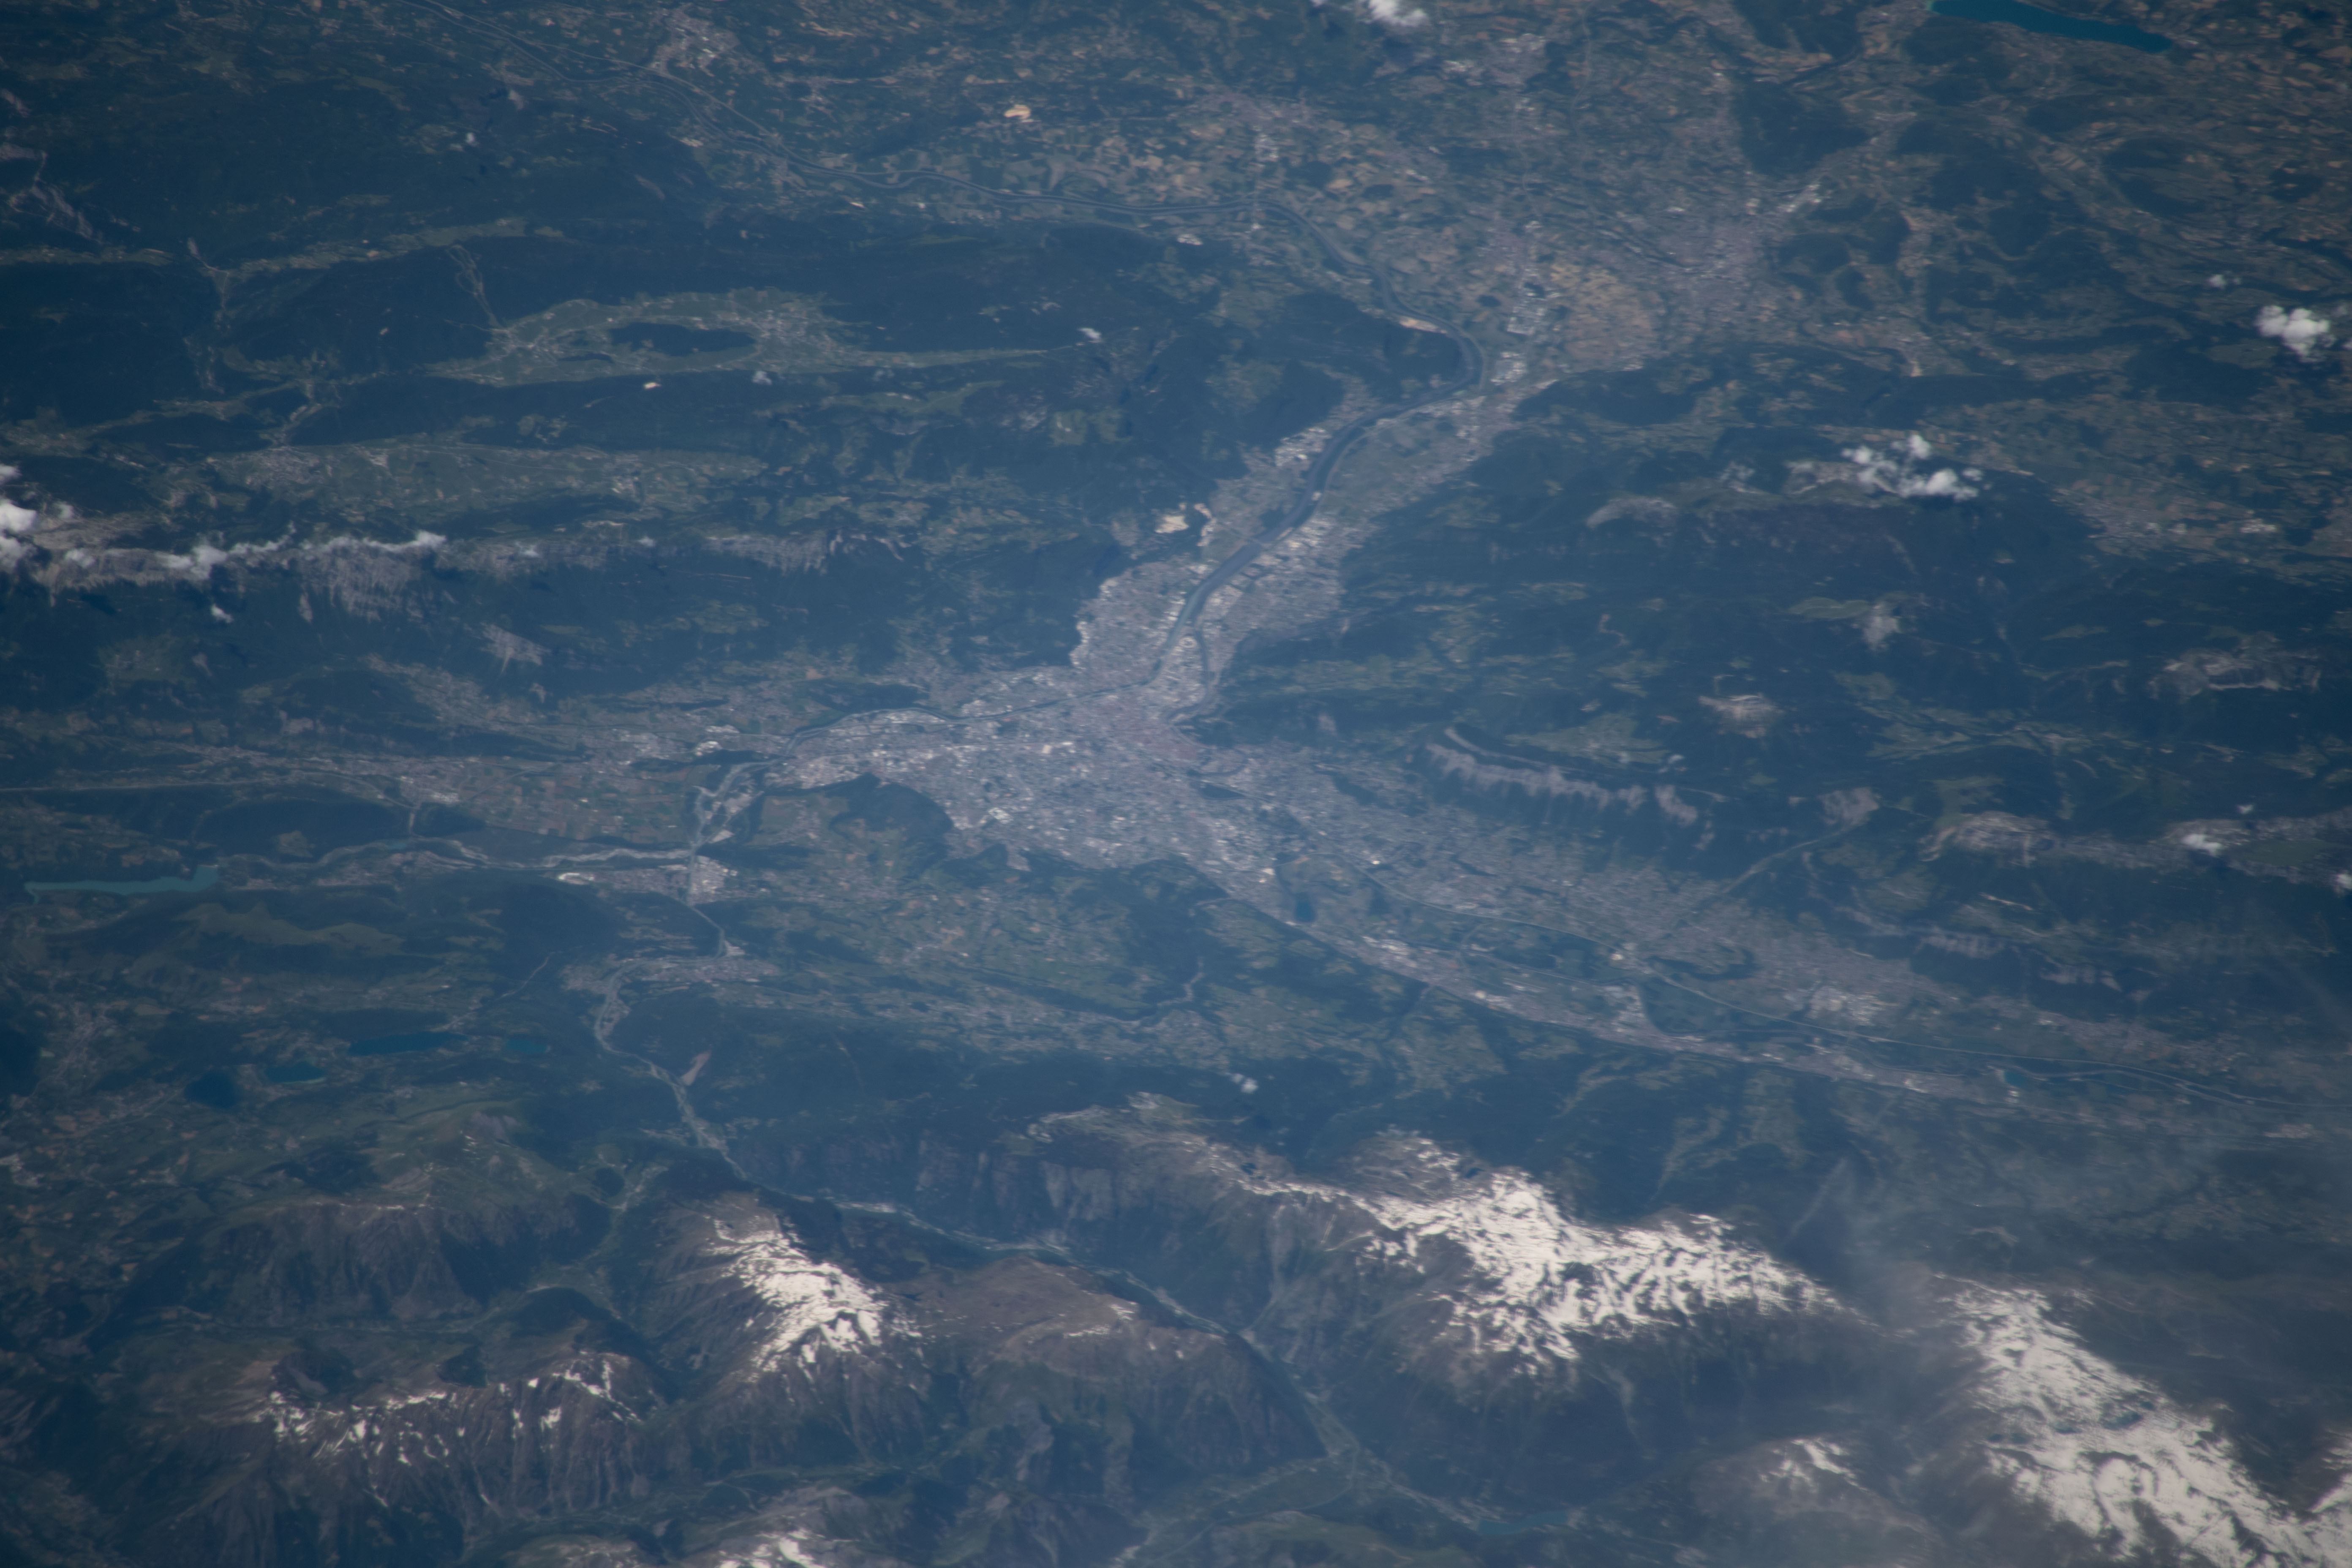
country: FRANCE
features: GRENOBLE, ISERE, LAC DE NORTE-DAME DE COMMIERS, VOREPPE, CROLLES
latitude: 45.2
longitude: 5.7
